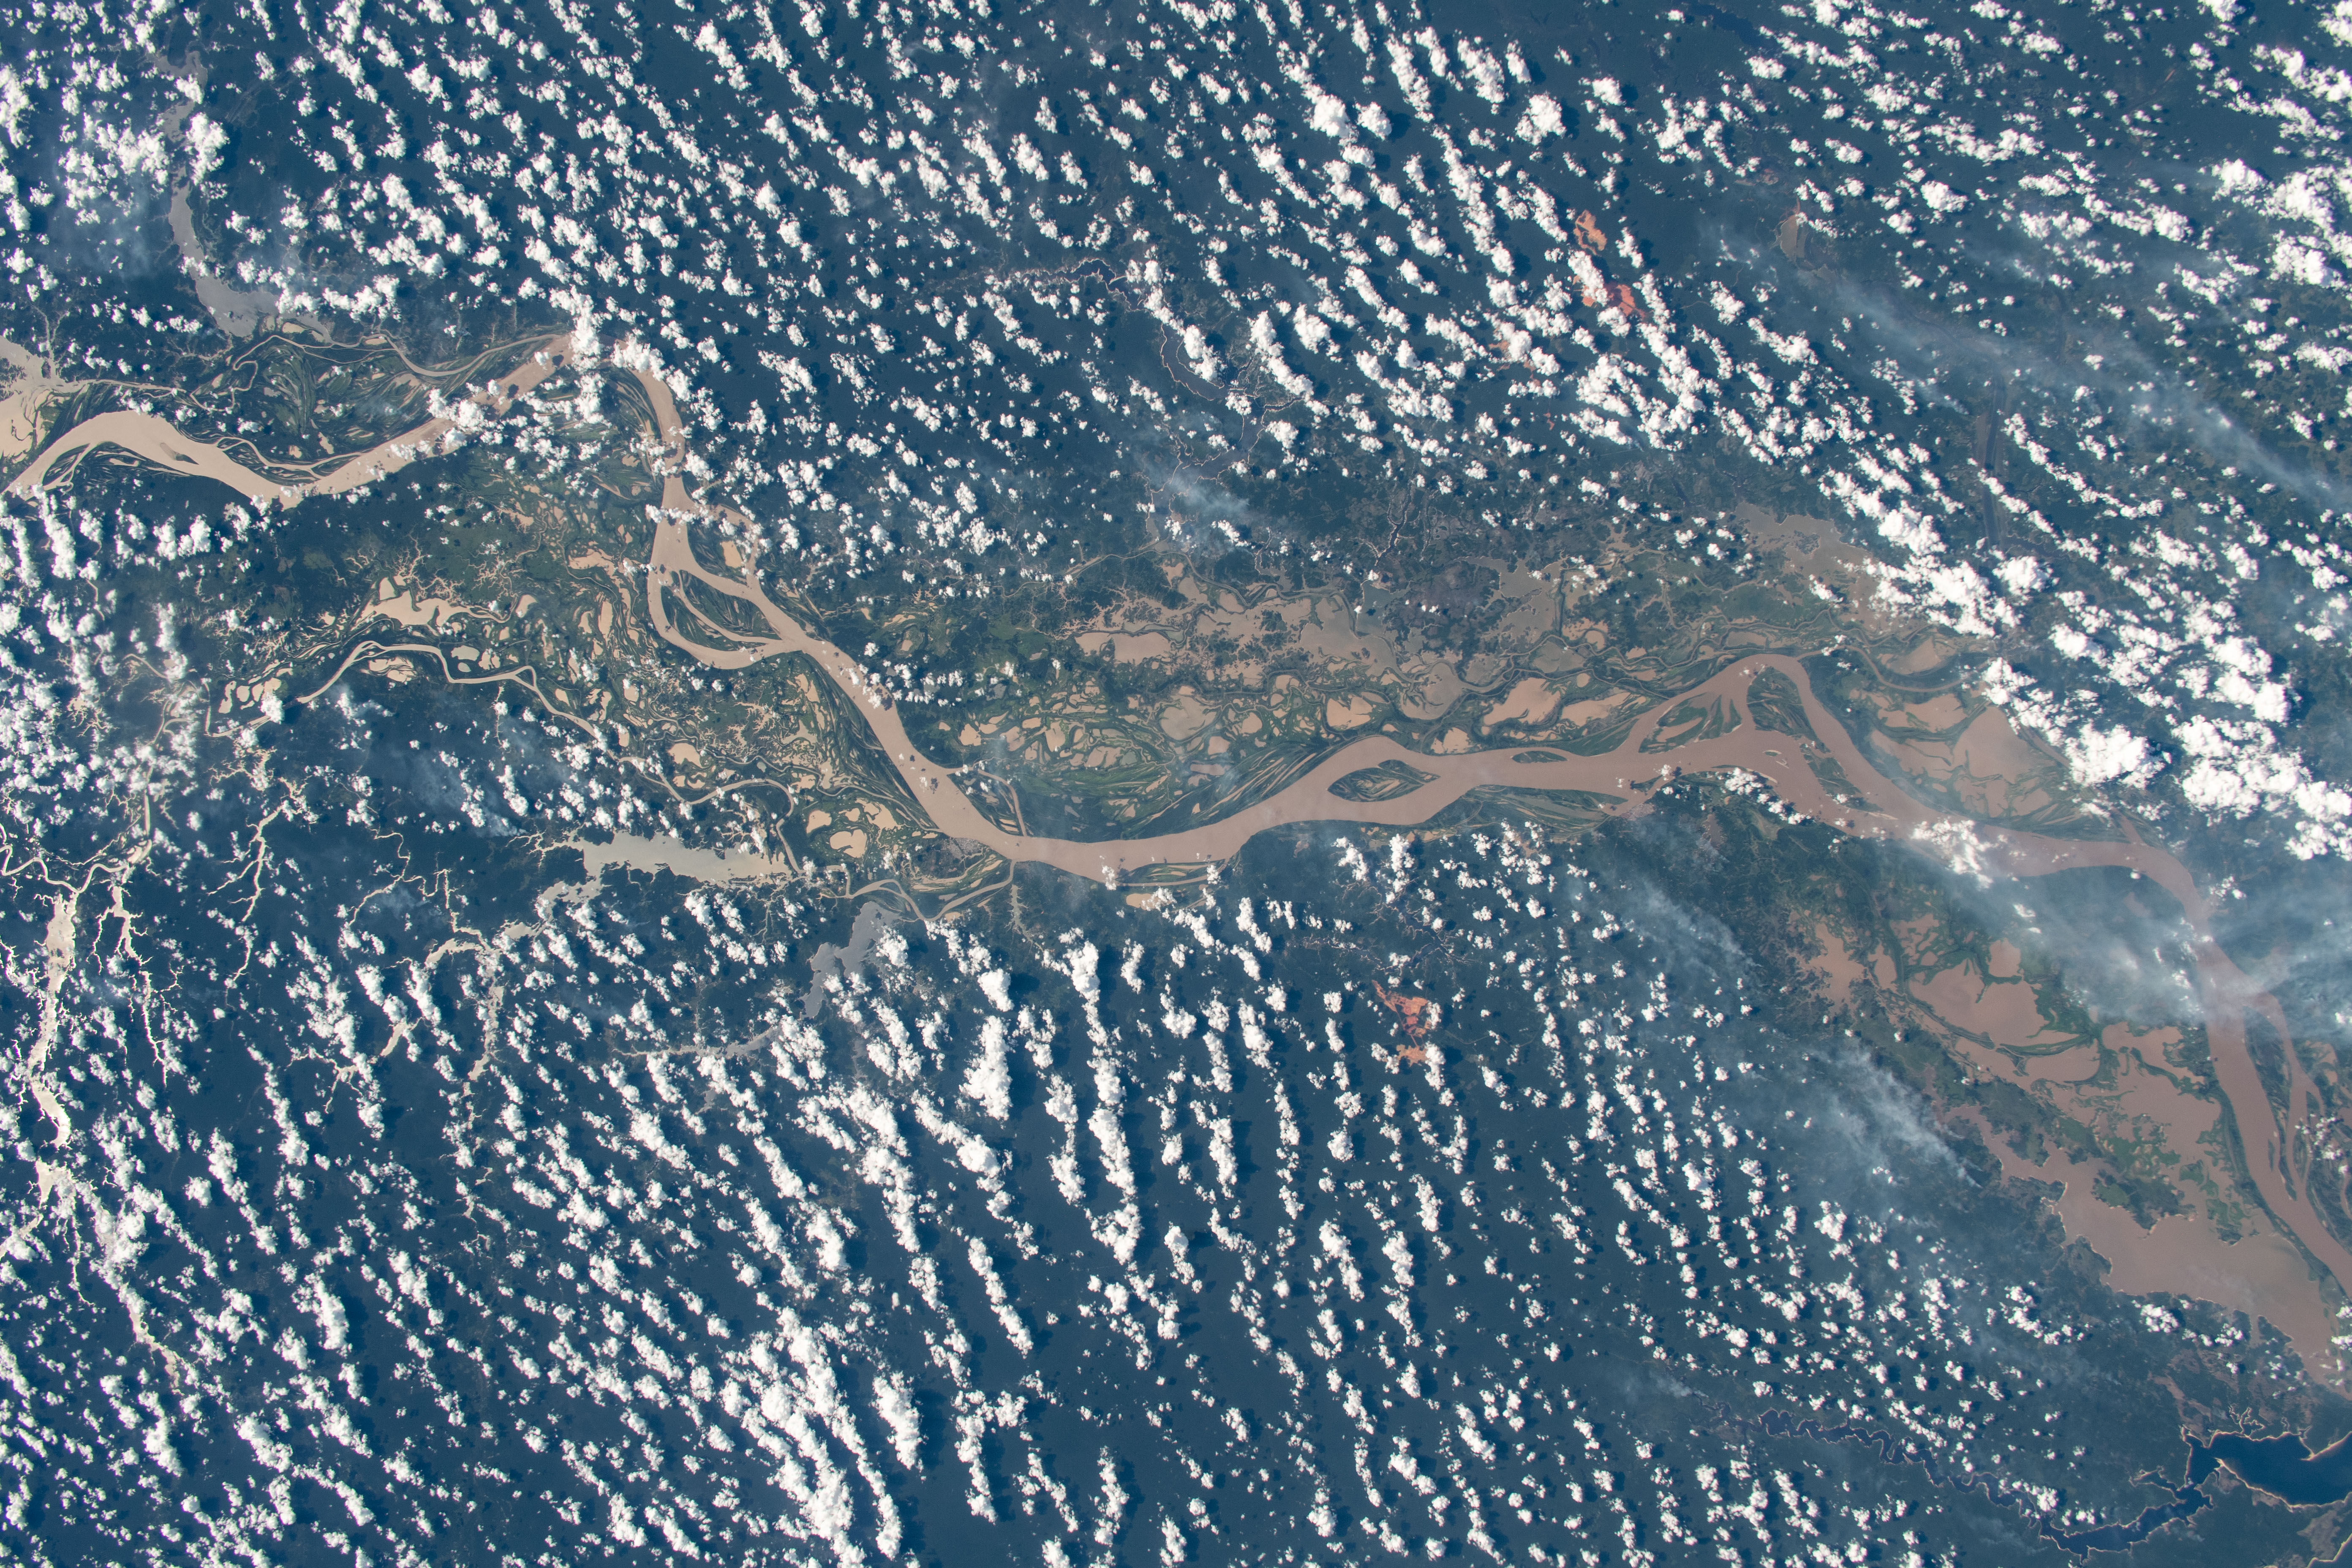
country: BRAZIL
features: AMAZON RIVER, LAGOA TEPOUMA, LAGO GRANDE DO CURUAI
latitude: -2.0
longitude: -56.5
